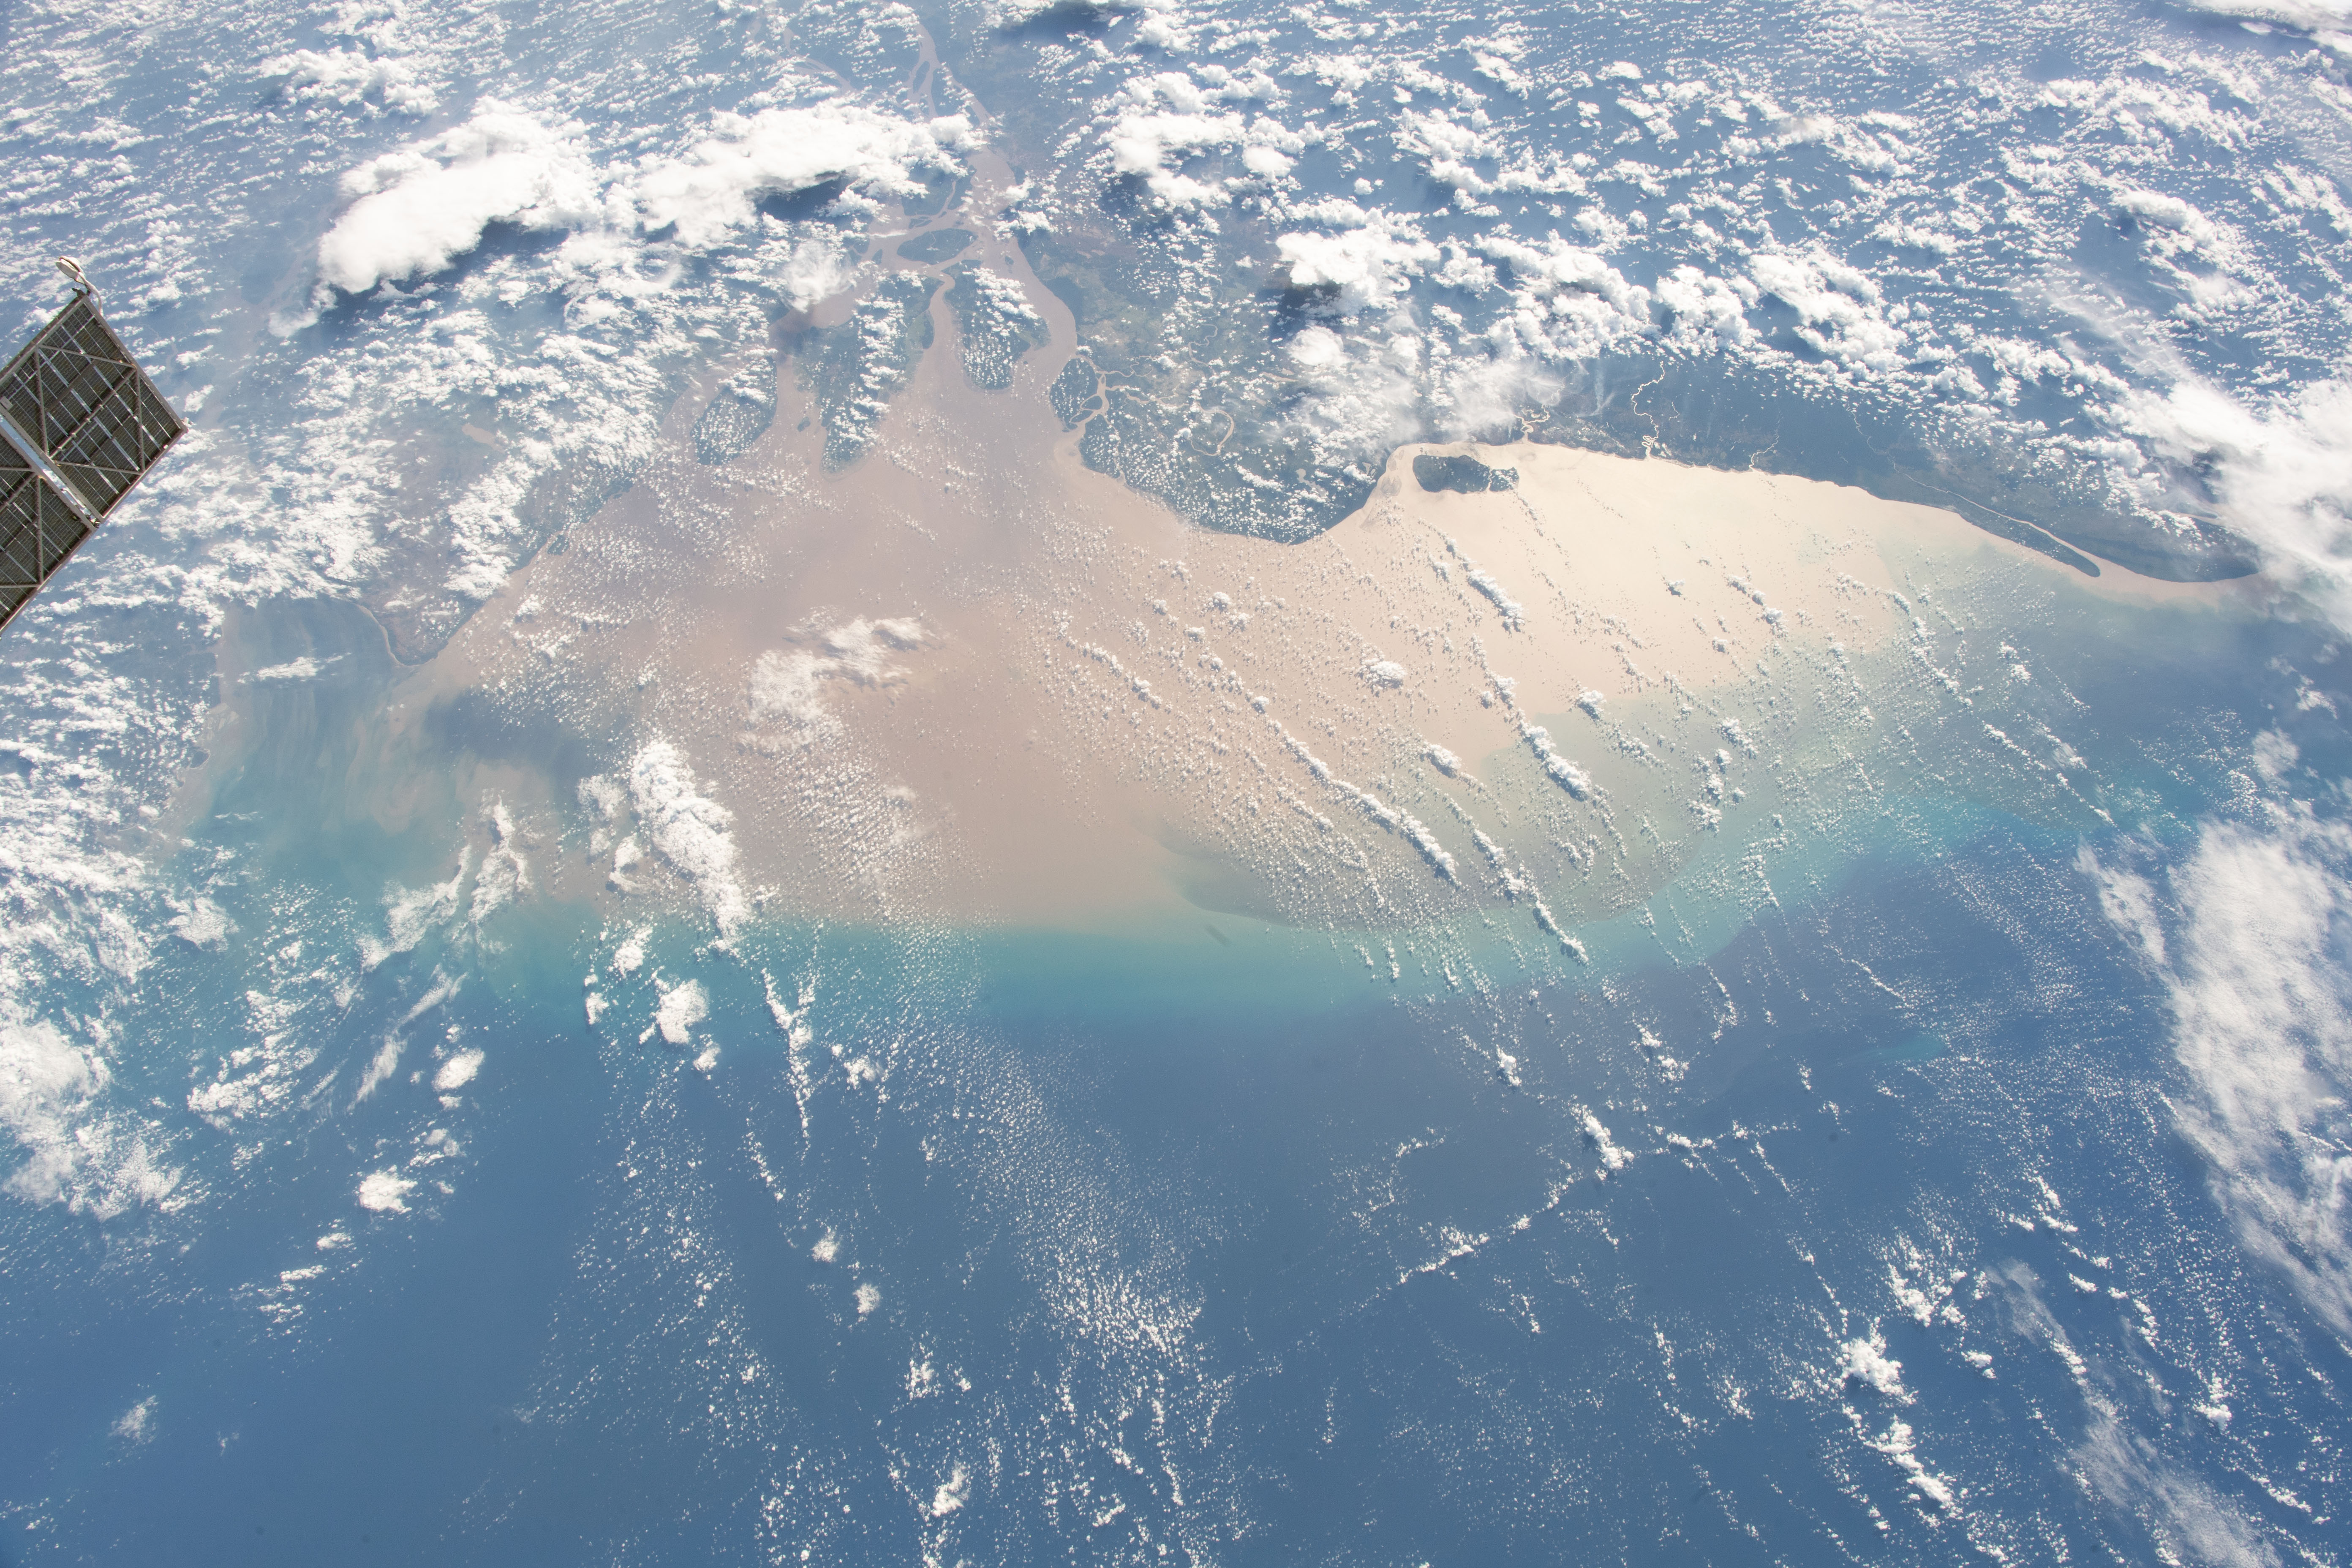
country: BRAZIL
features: CANAL DO JURUPARI, CANAL PERIGOSO, SANTA ROSA BAY, CANAL DO NORTE
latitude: 1.6
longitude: -49.1
